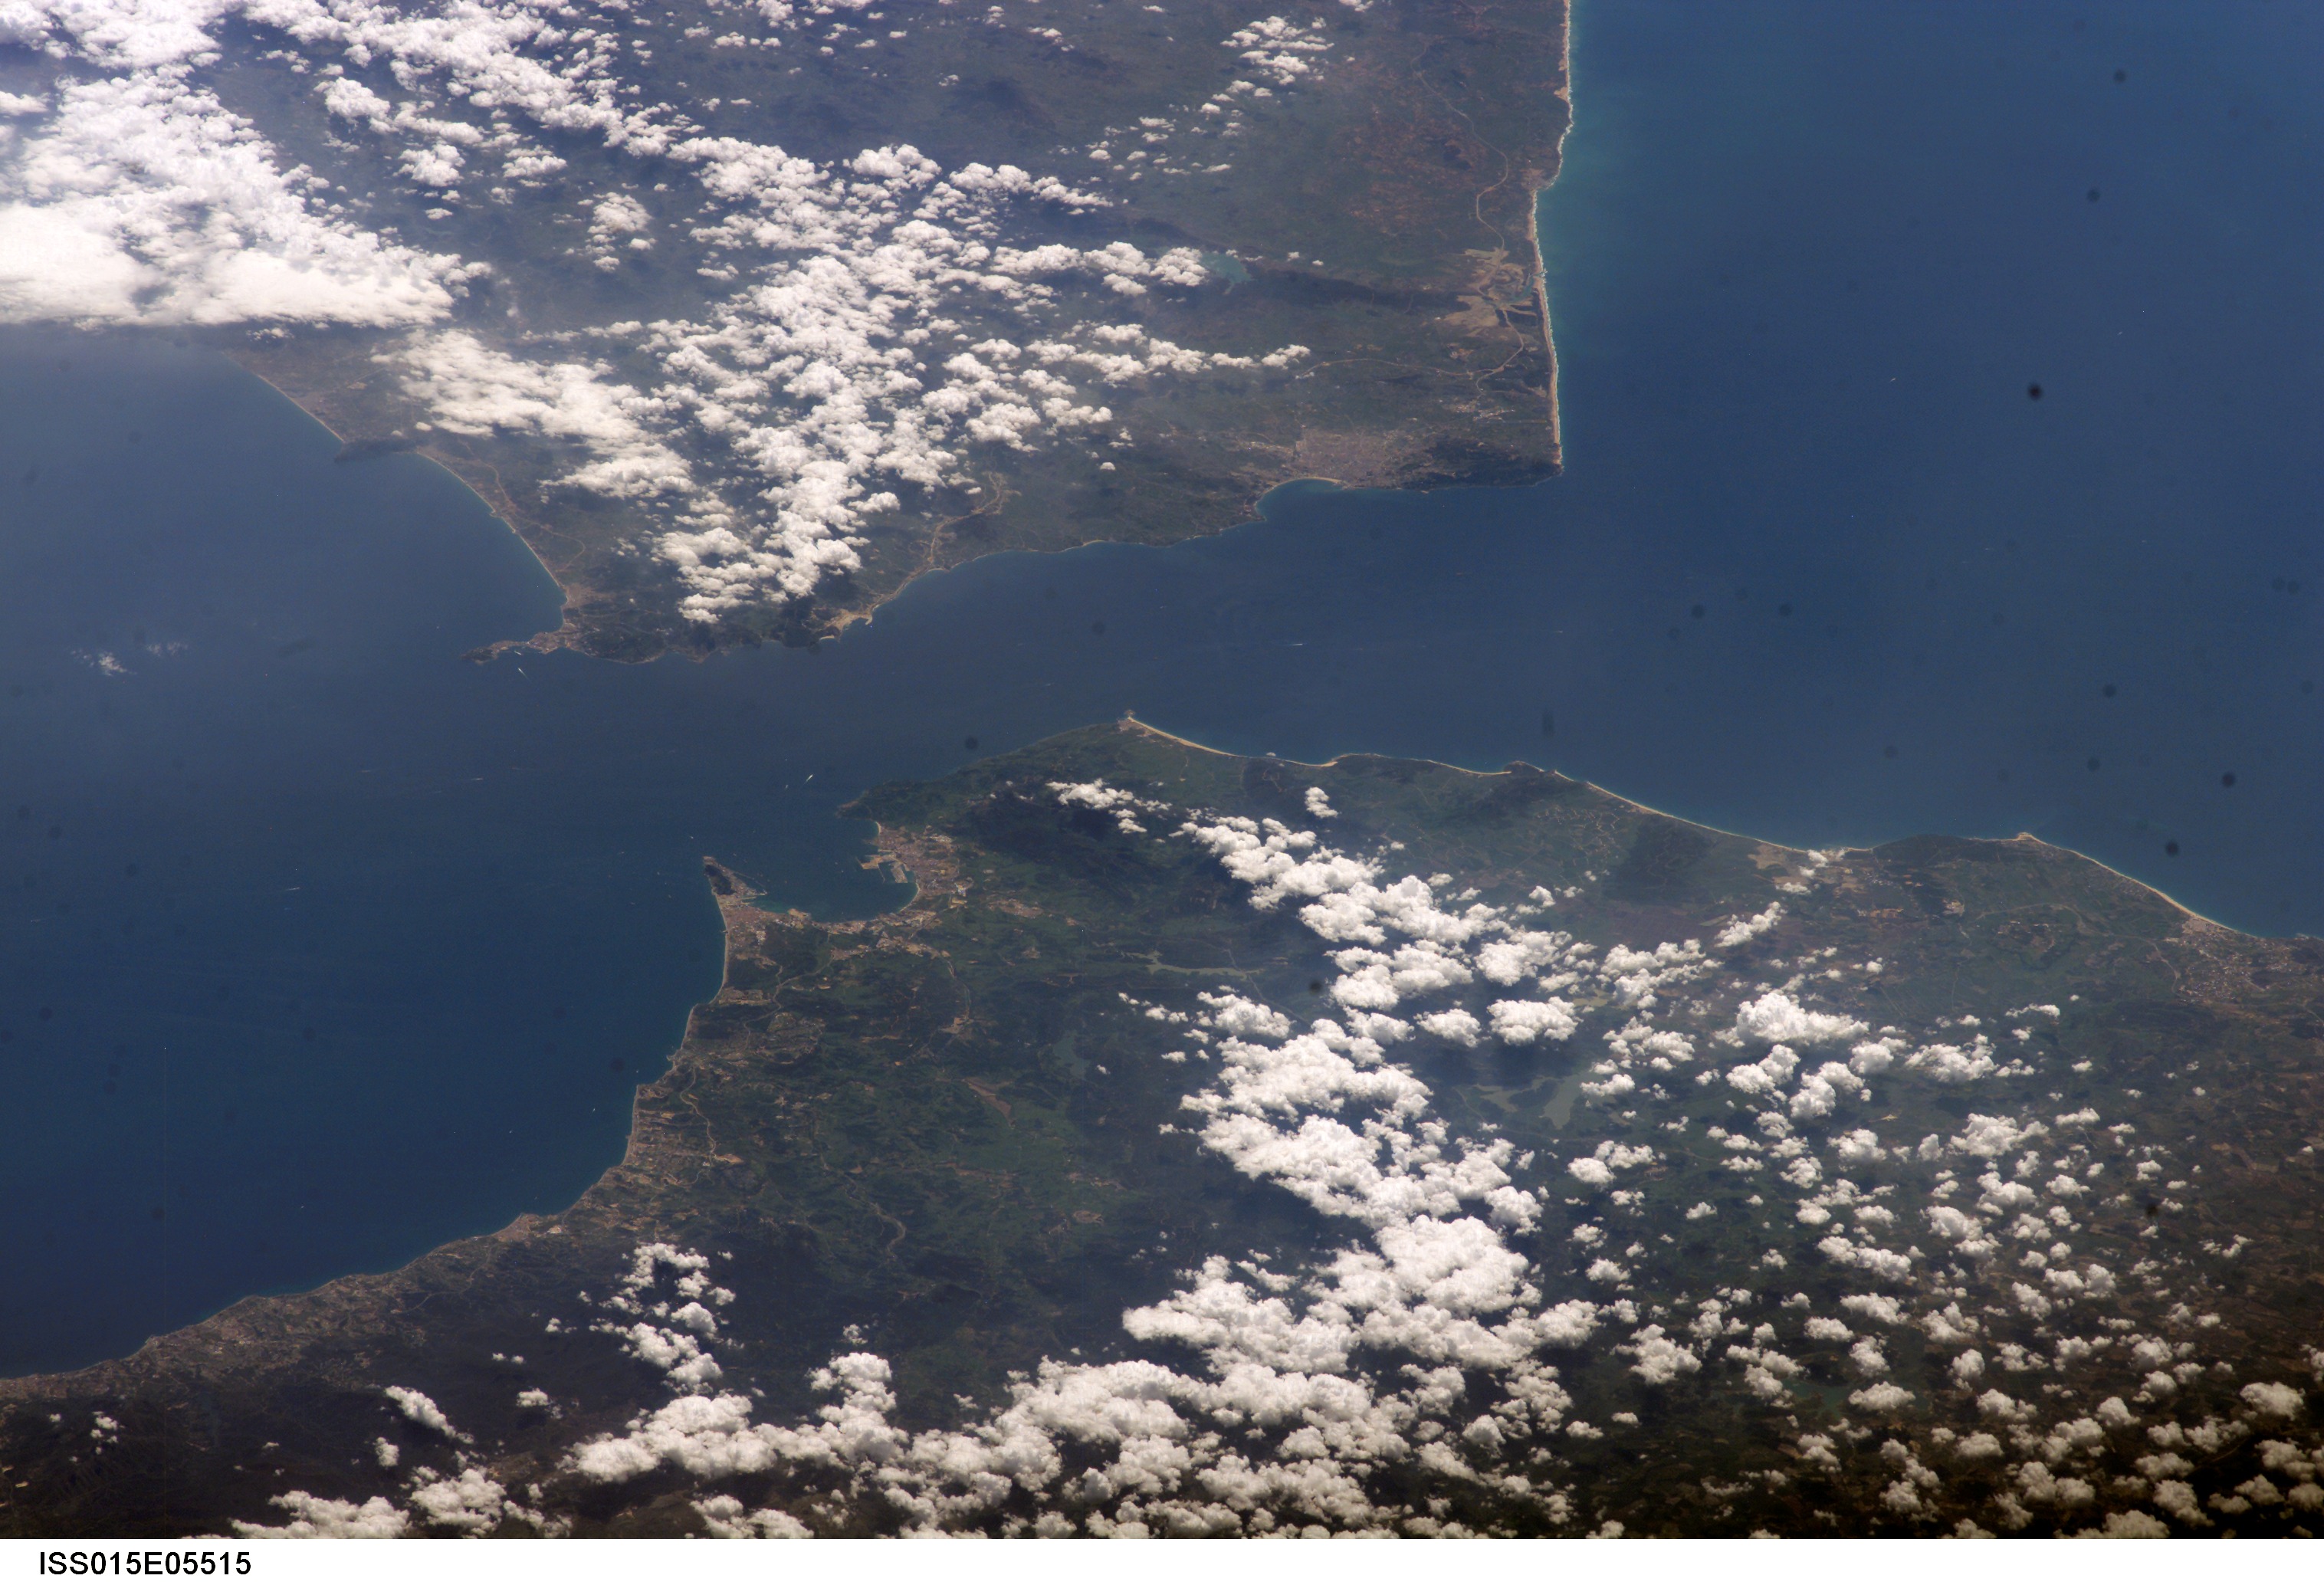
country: SPAIN
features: STRAIT OF GIBRALTAR
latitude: 36.0
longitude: -5.5
